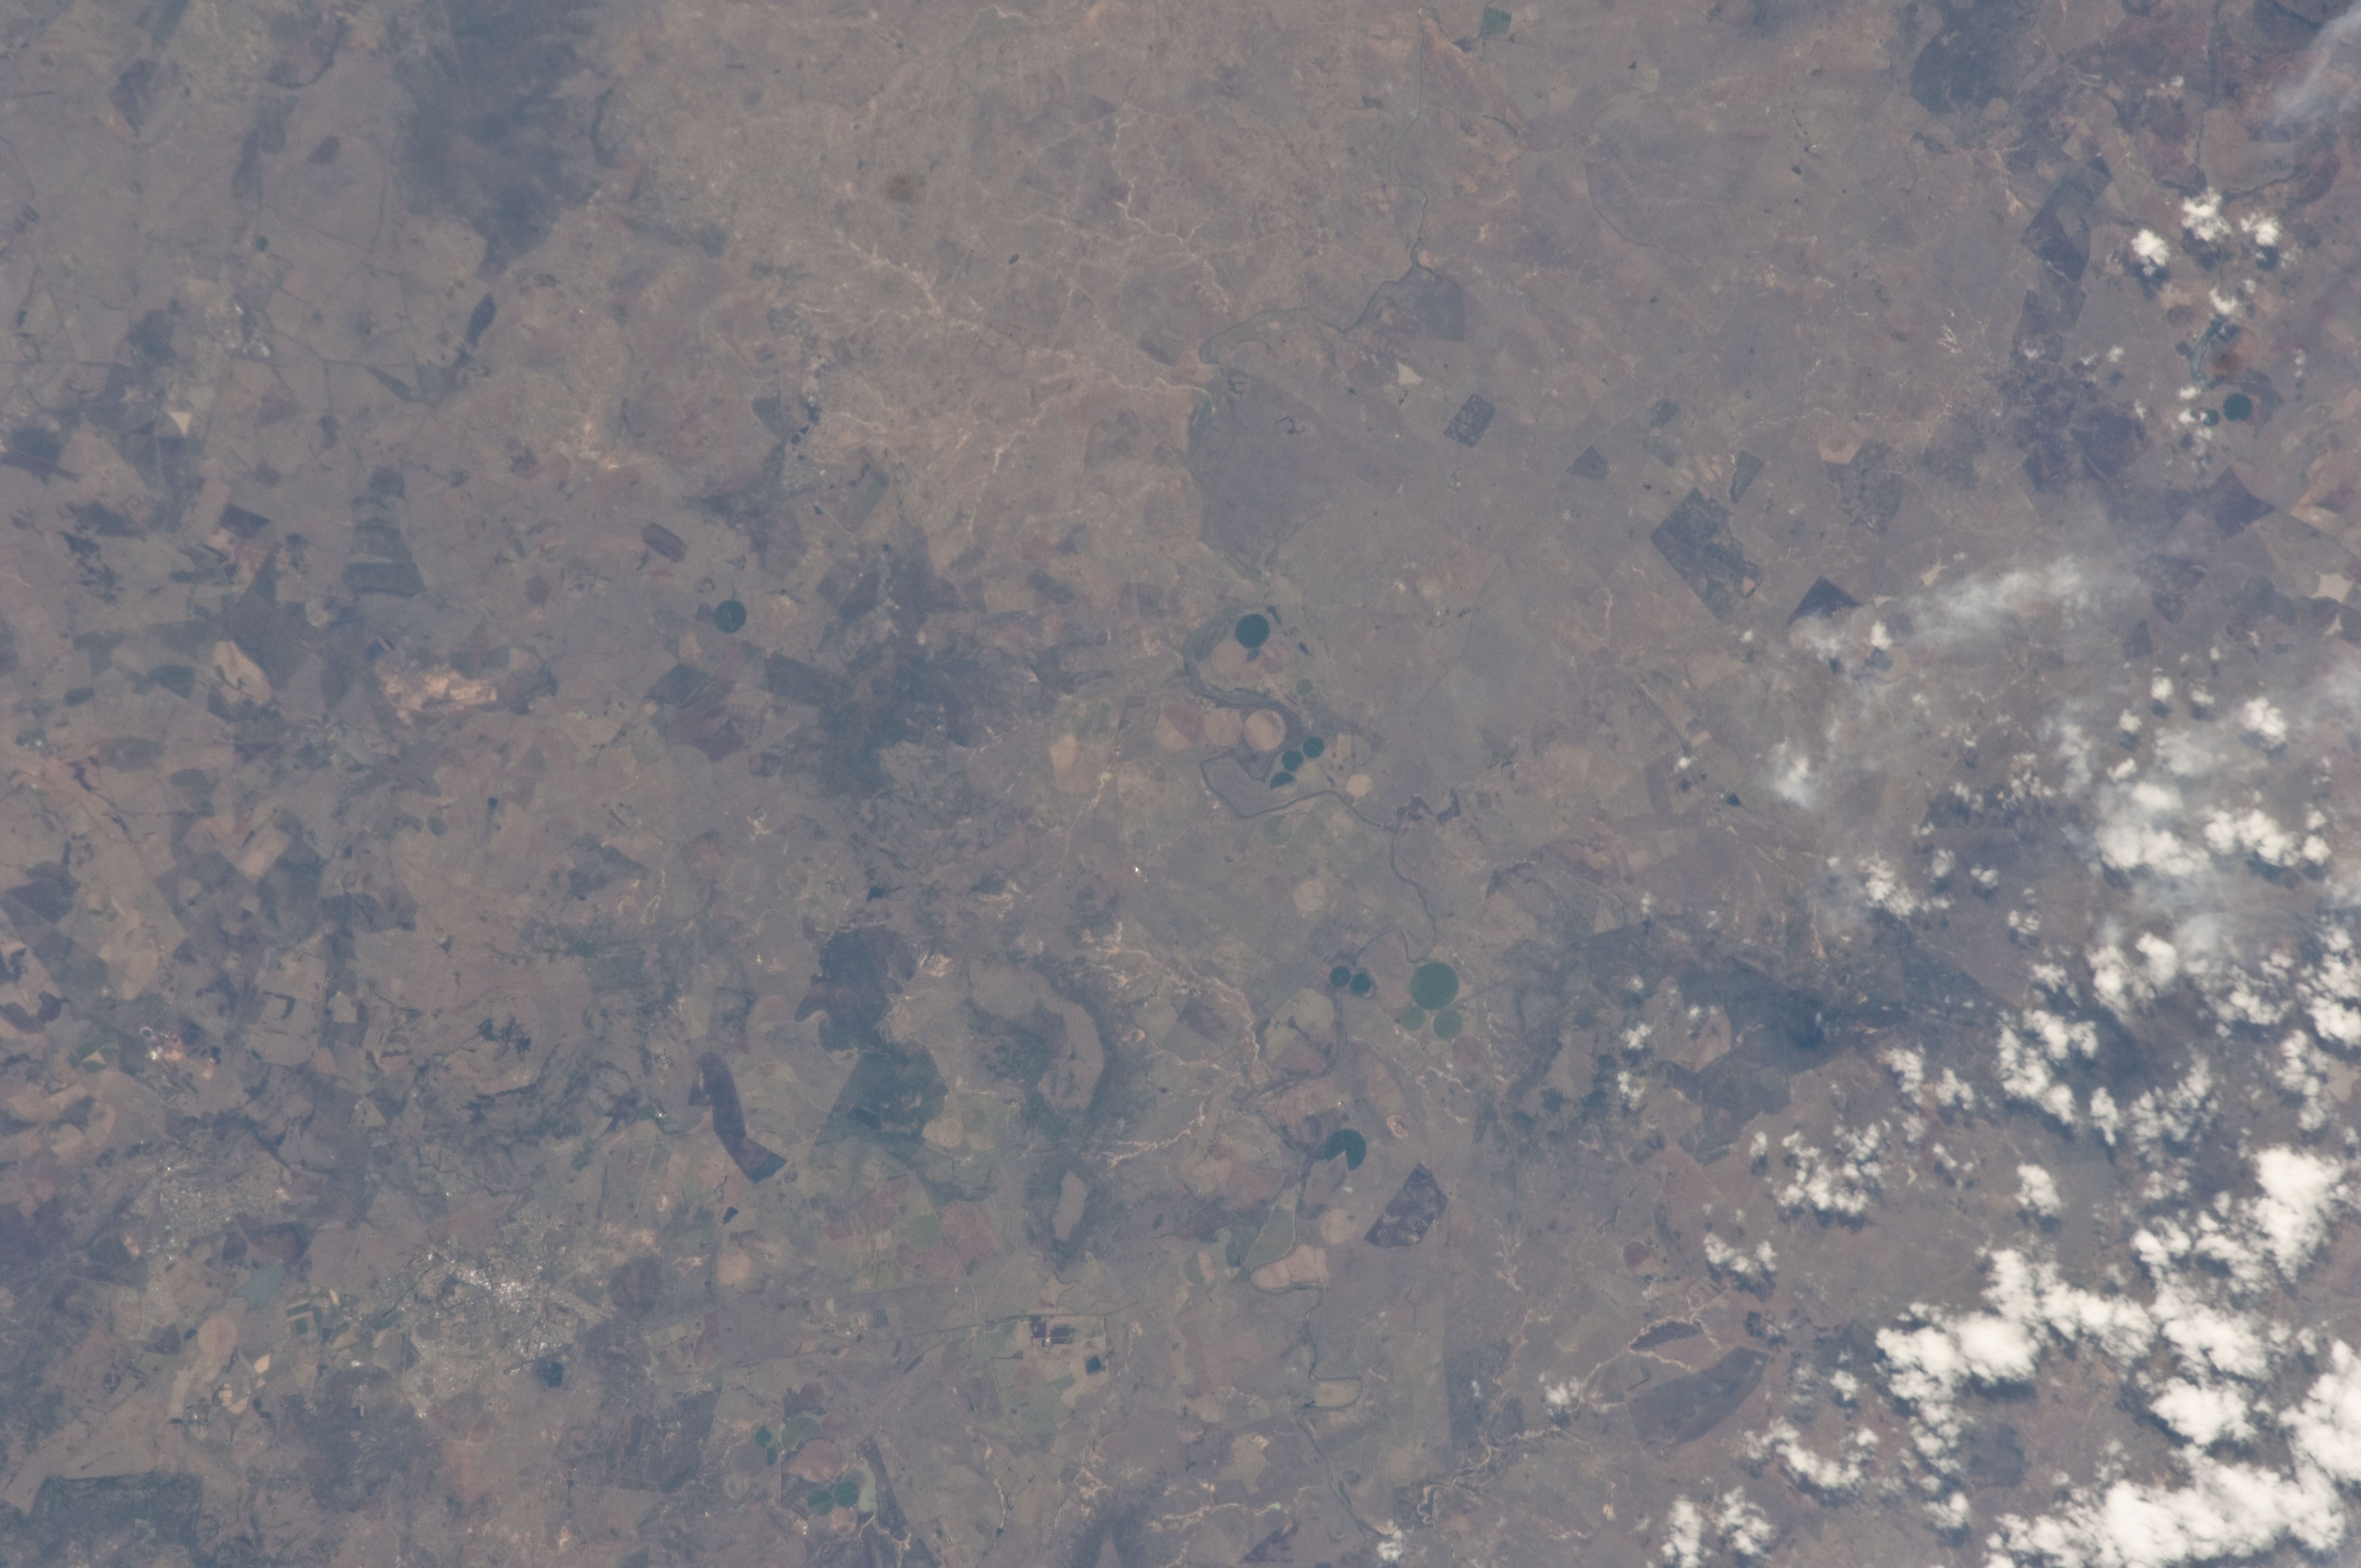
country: REPUBLIC SOUTH AFRICA
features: DUNDEE, BURN SCARS, AGR.
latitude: -28.0
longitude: 30.4
